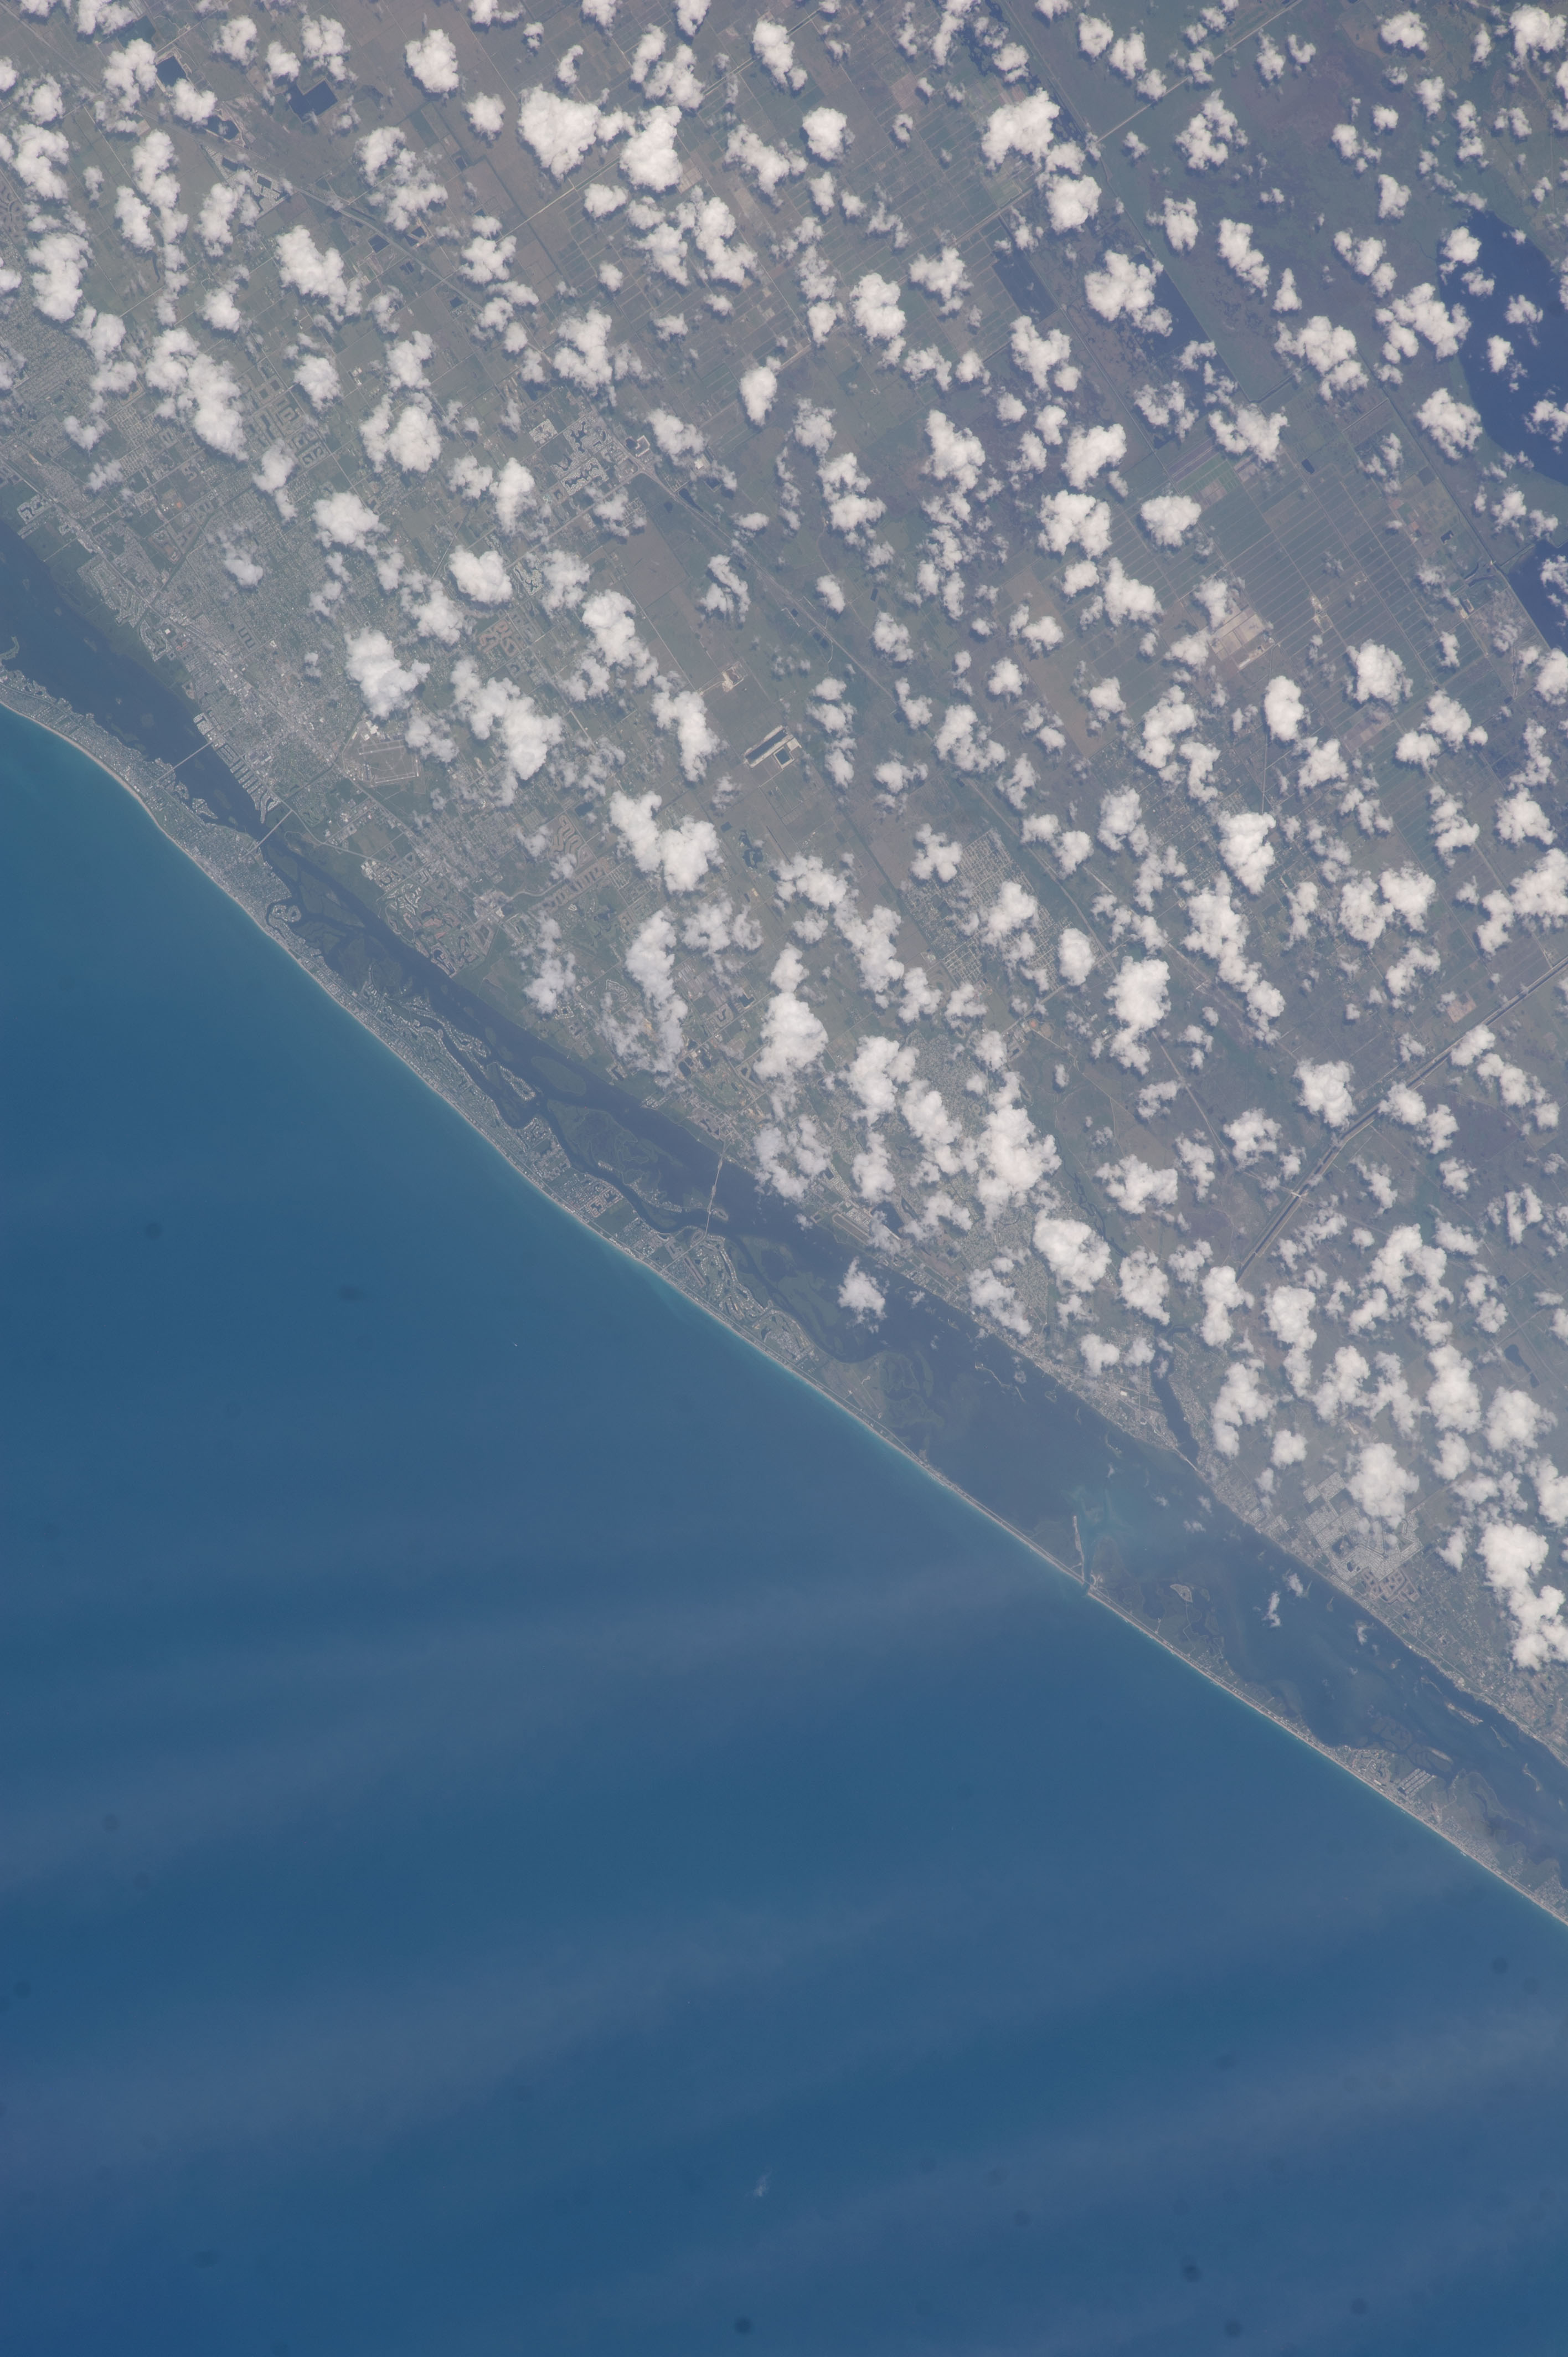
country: USA-FLORIDA
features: PALM BAY, UPPER SAINT JOHNS RIVER, RIVER LAKES, MELBOURNE, COASTLINE
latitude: 27.8
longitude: -80.4
